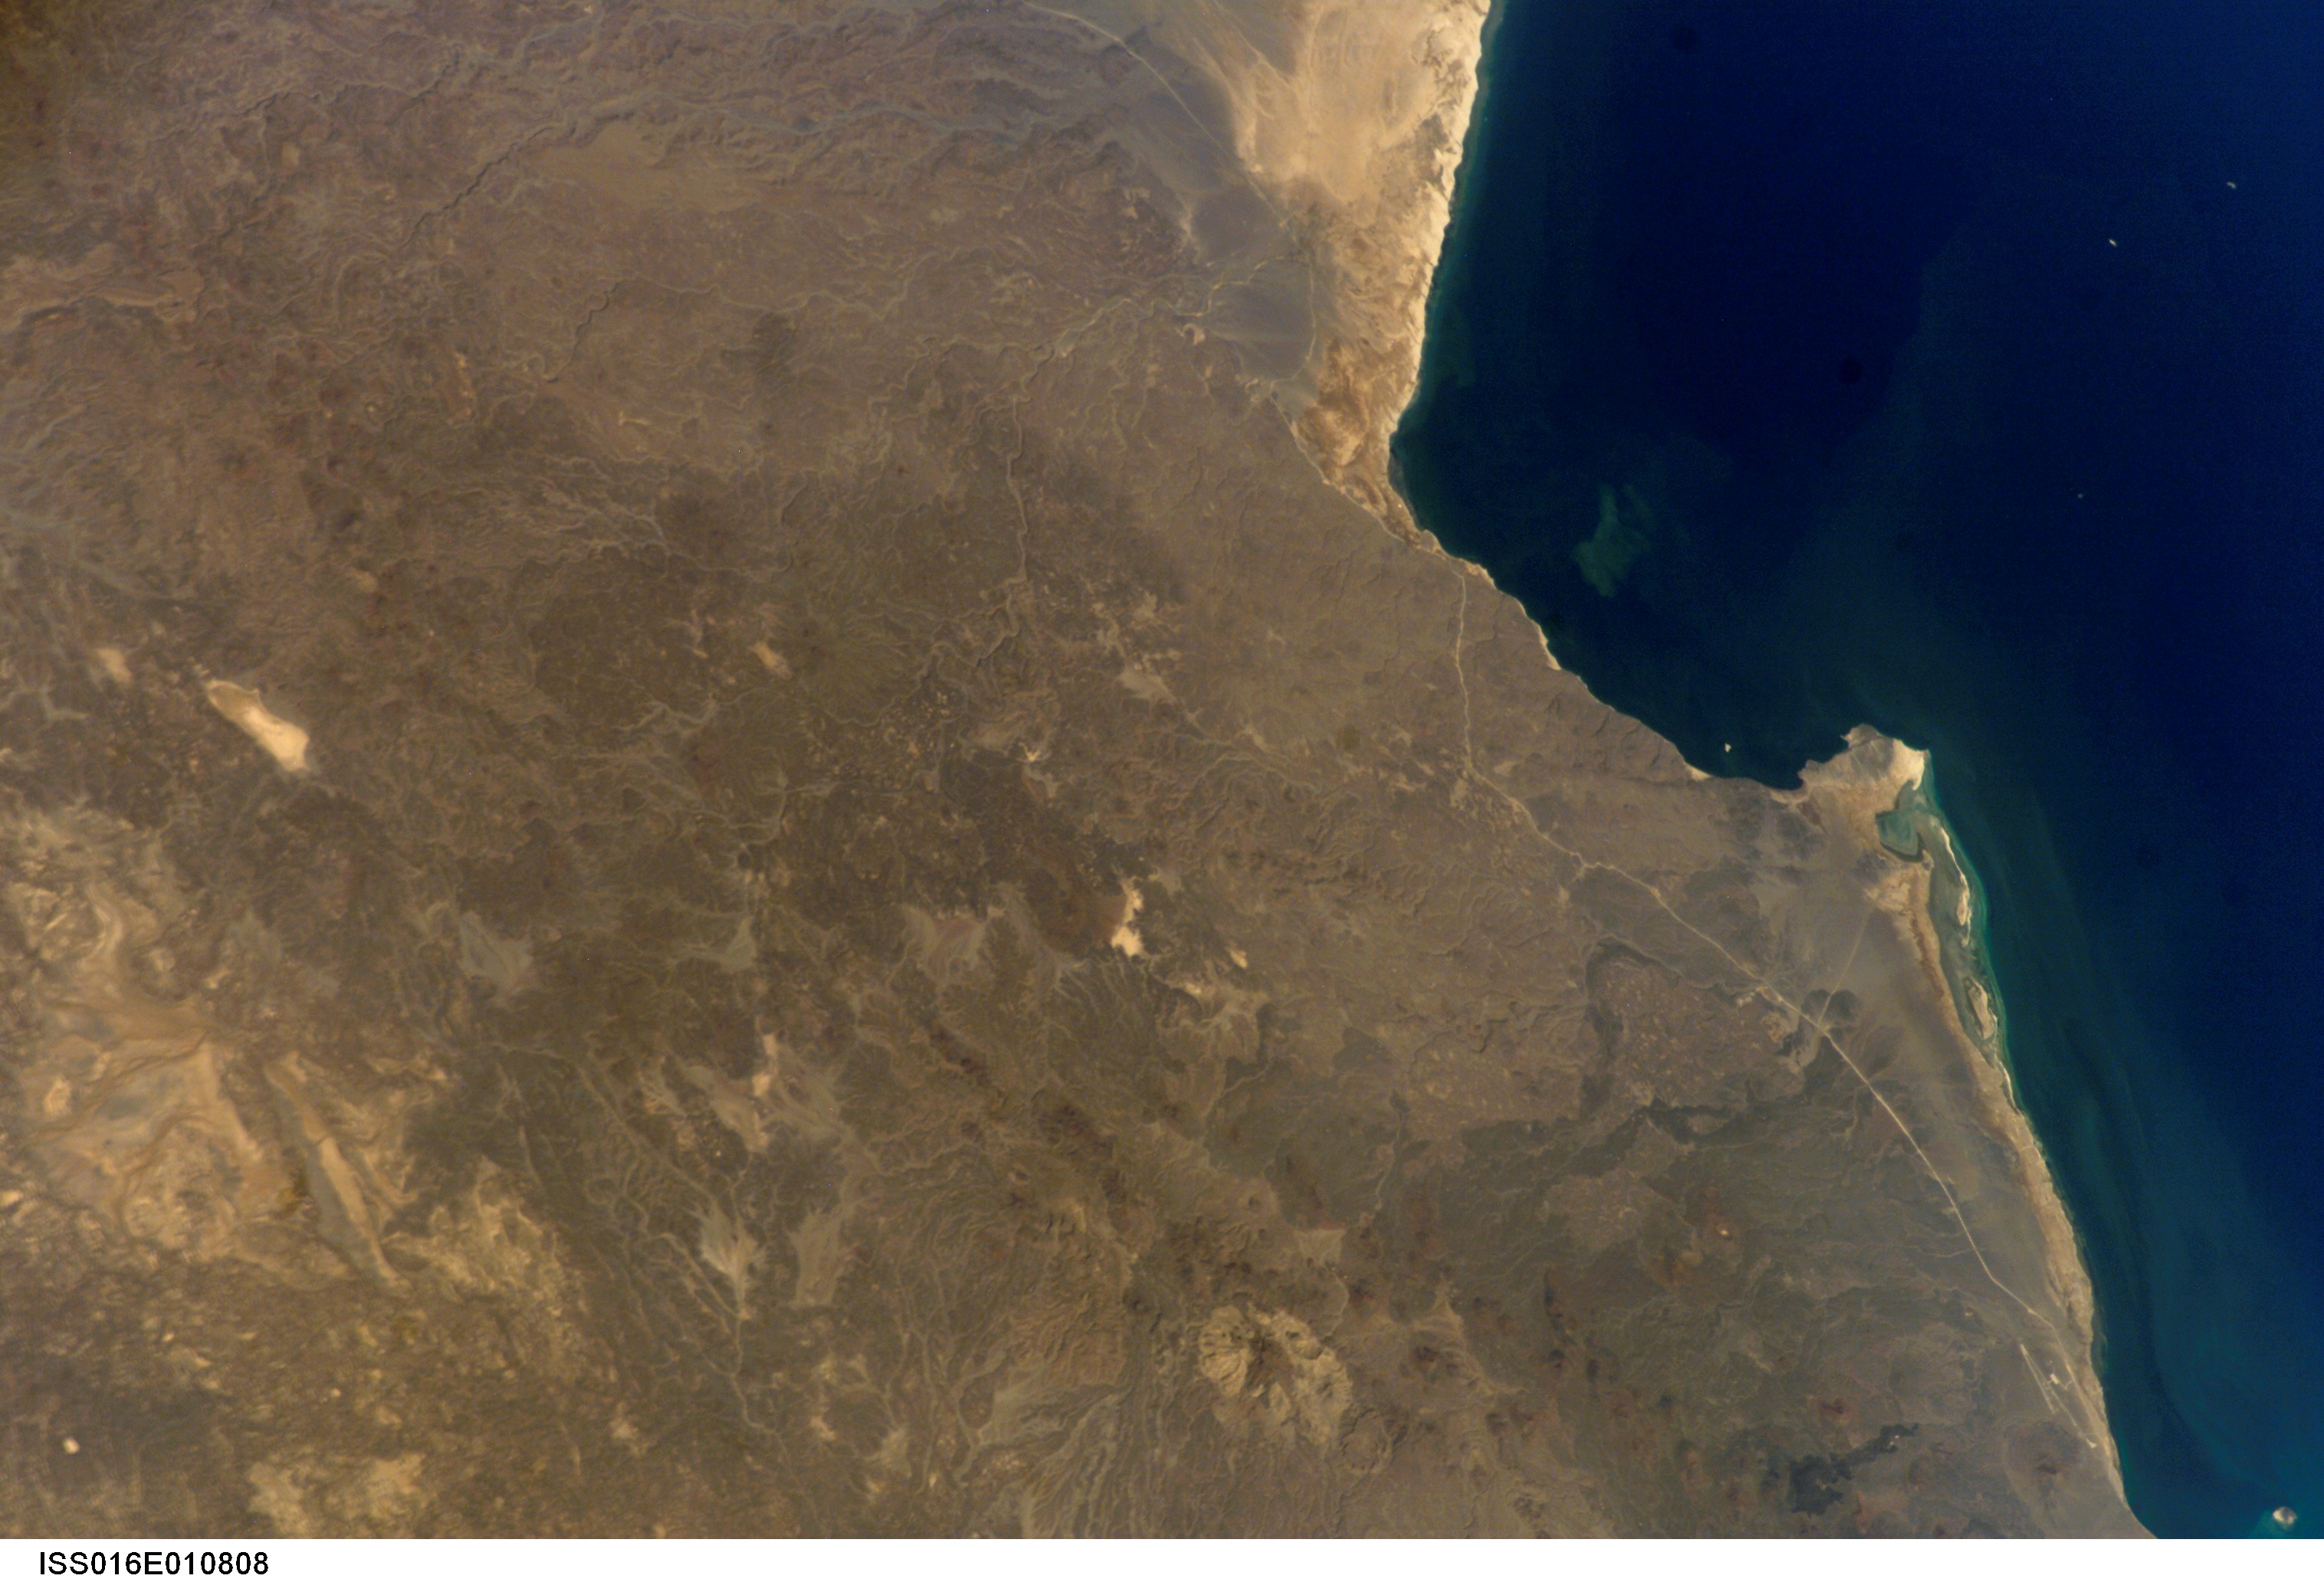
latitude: 13.0
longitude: 42.5
